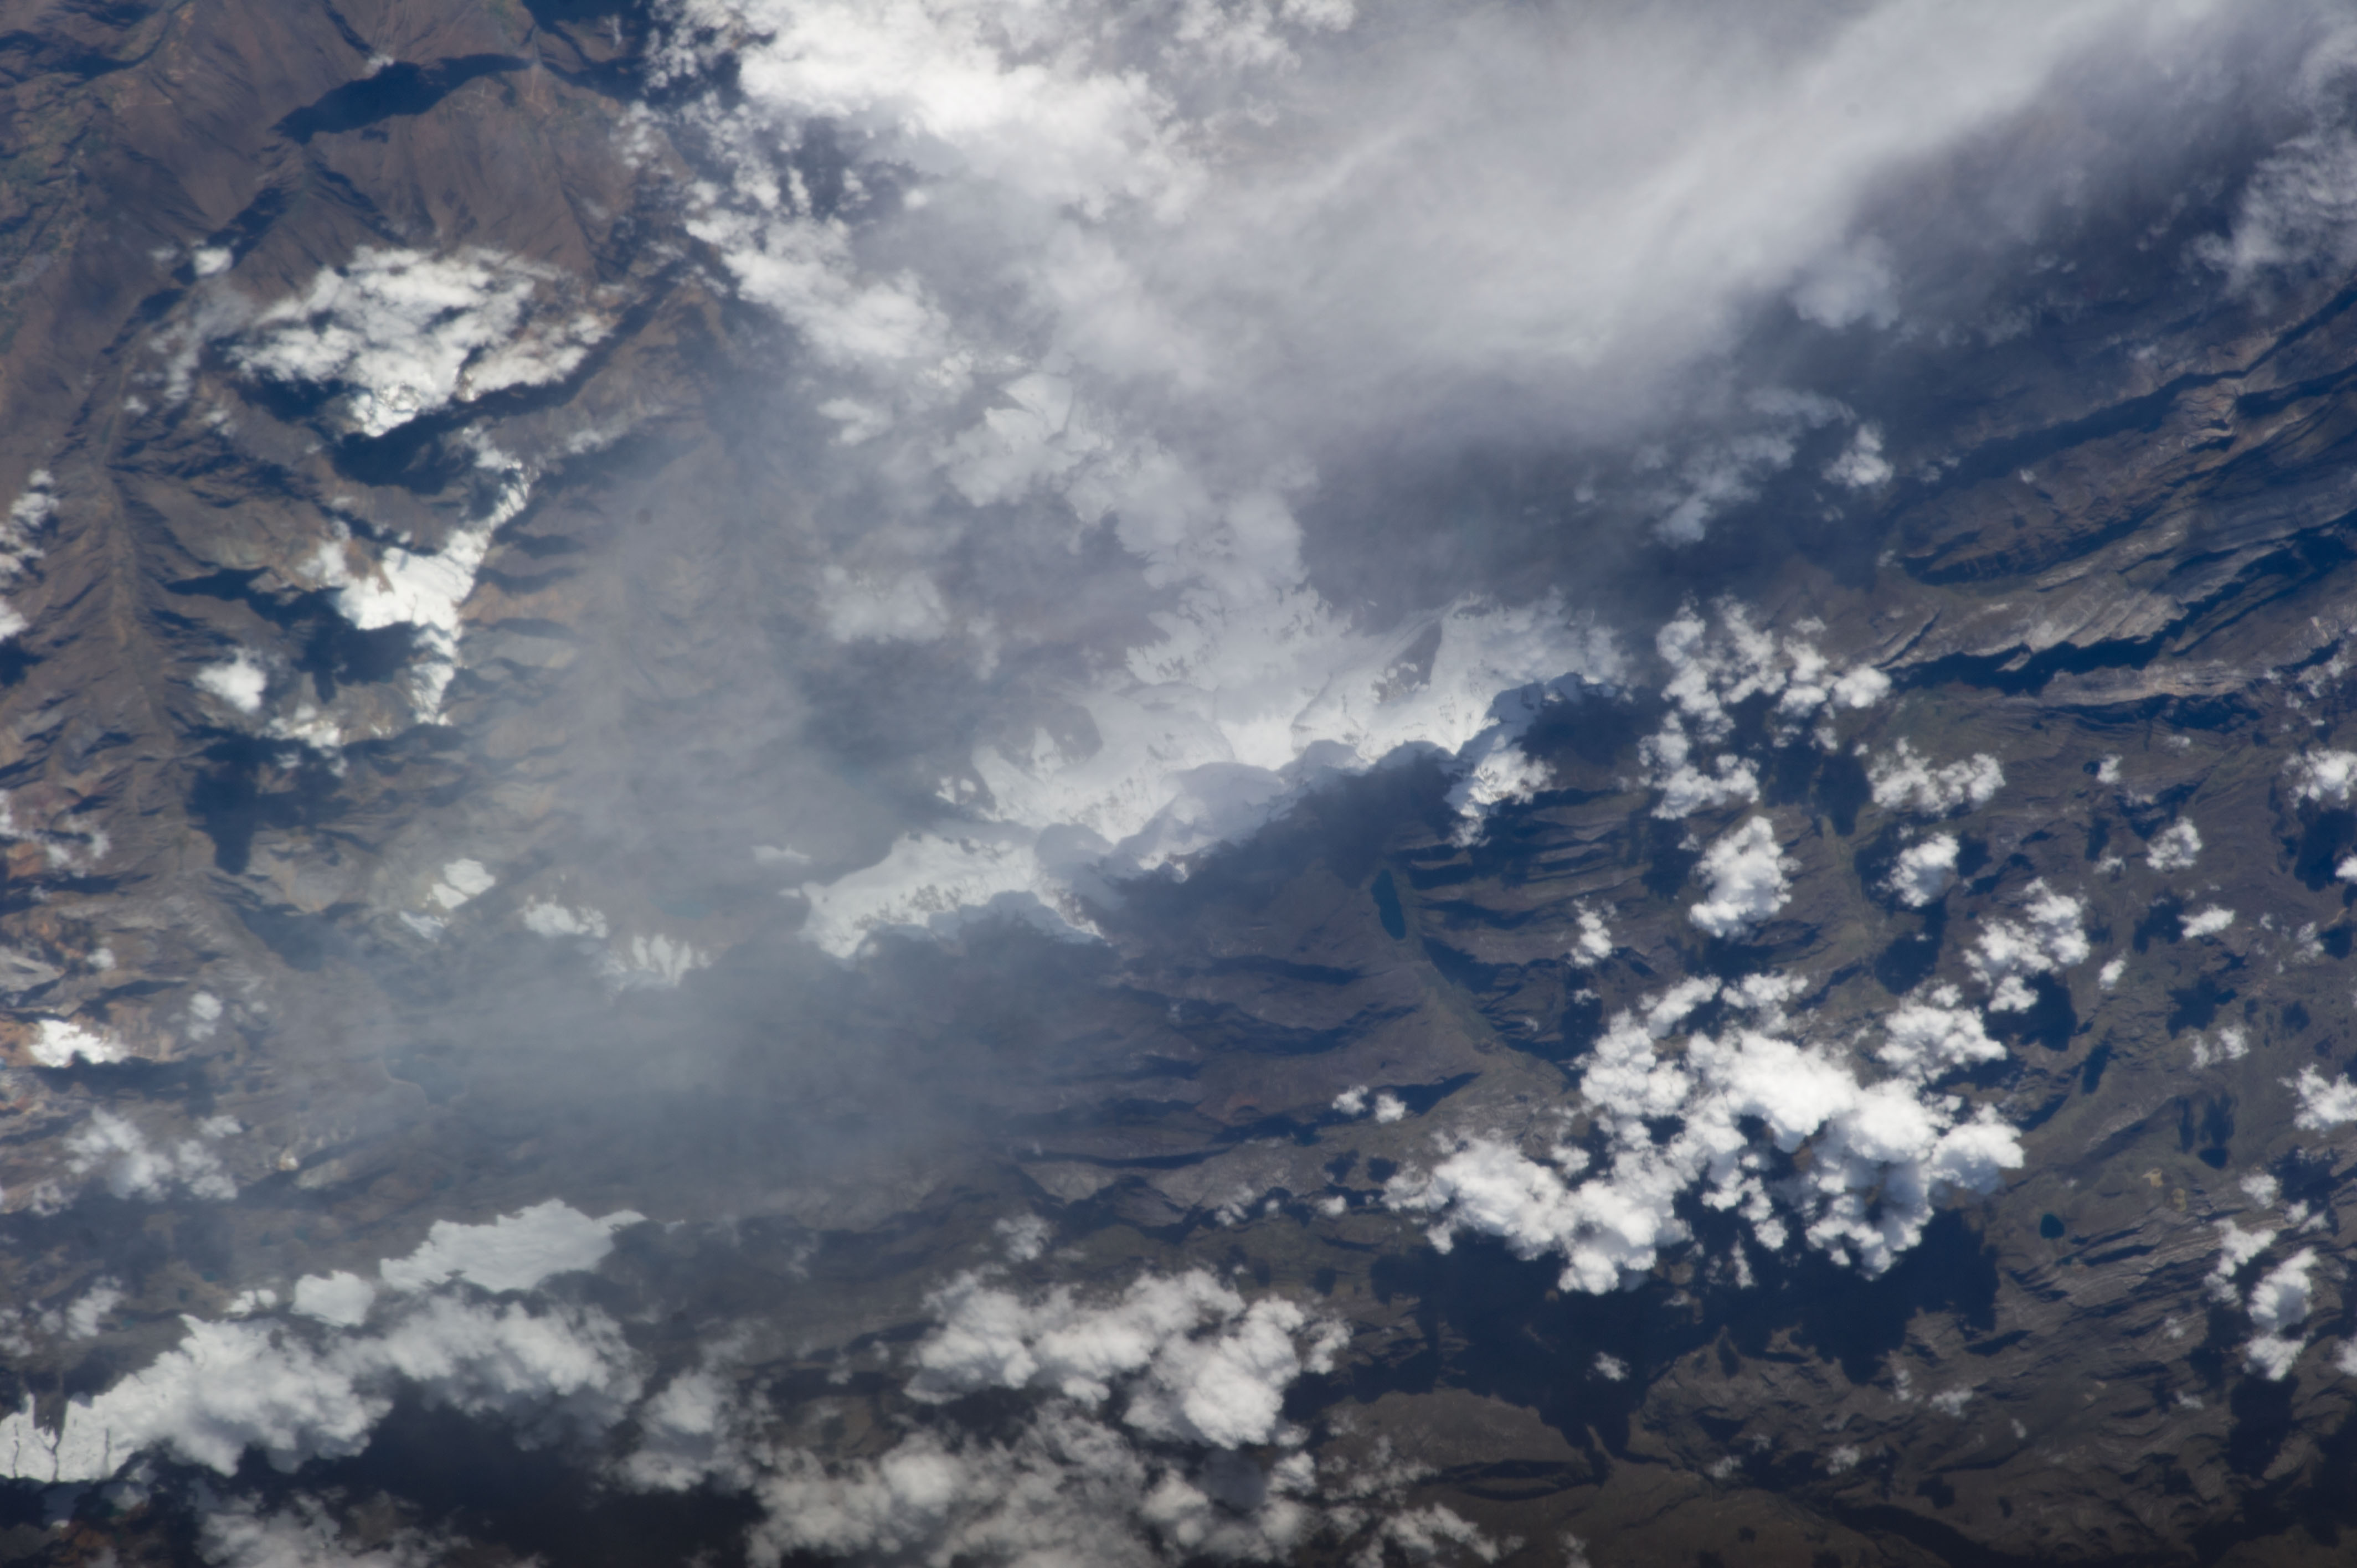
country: PERU
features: HUAYHUASH RA., CERRO YERUPAJA, GLACIERS
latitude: -10.3
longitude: -76.9
